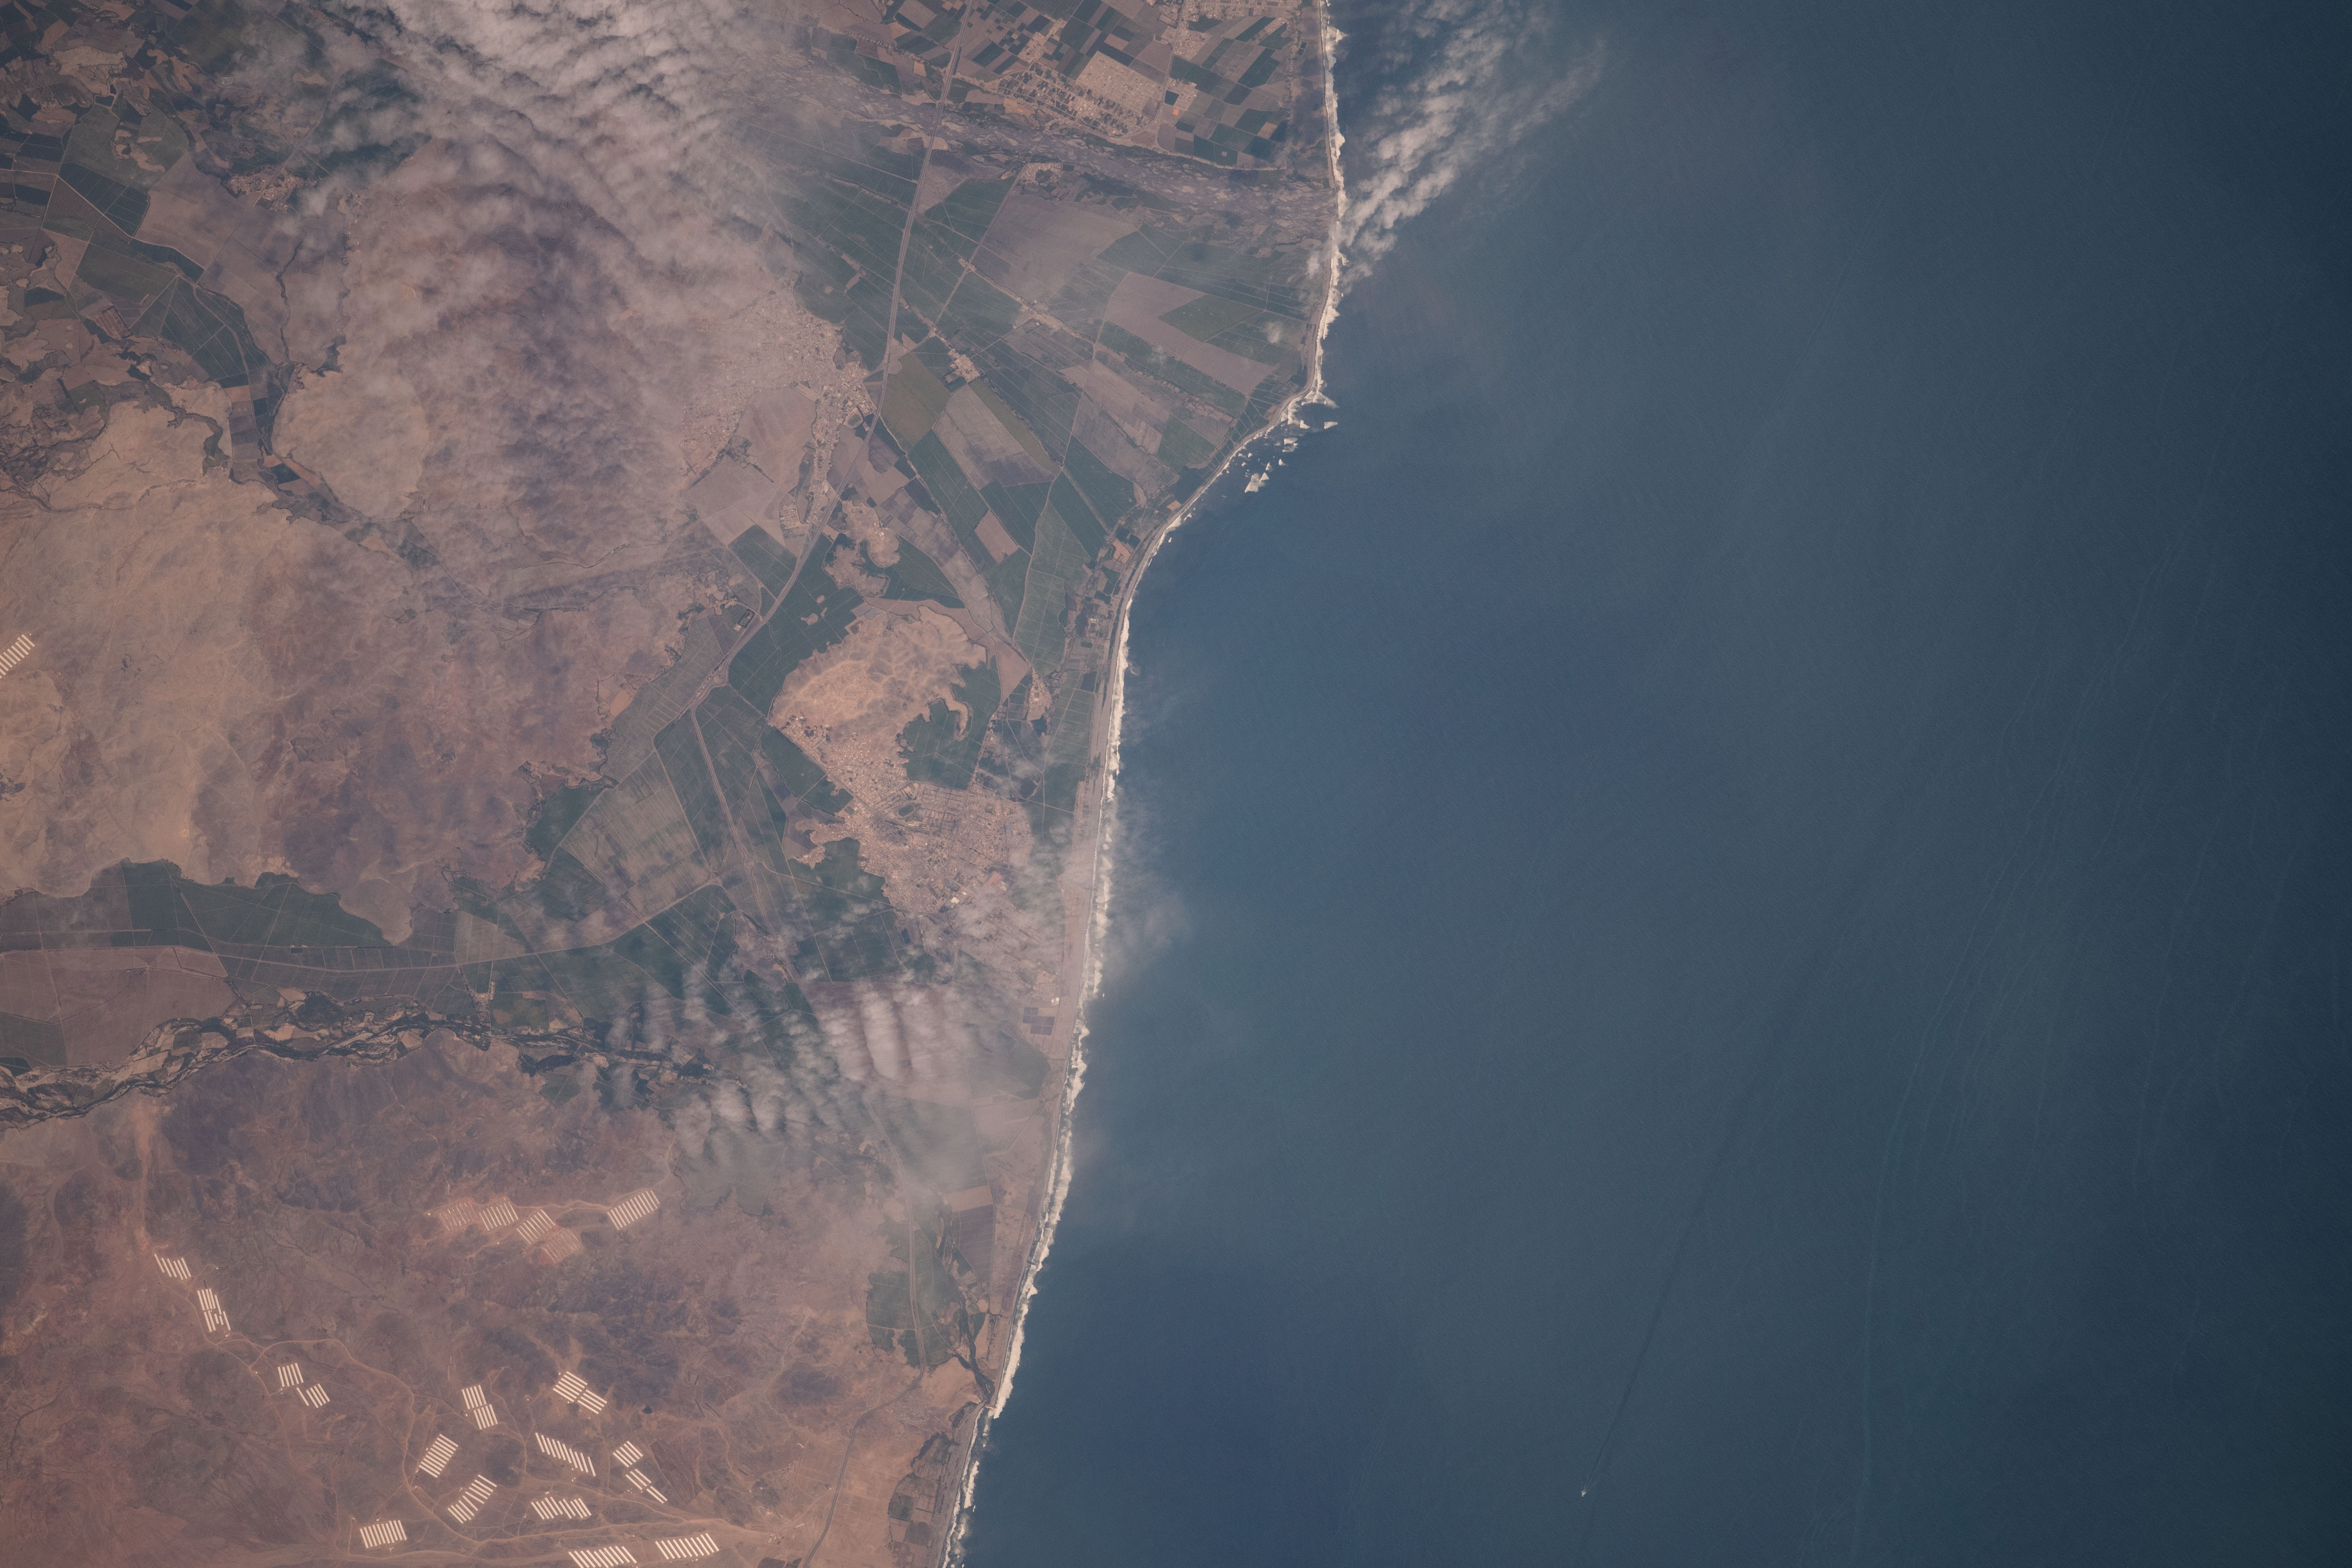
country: PERU
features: COASTLINE
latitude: -10.7
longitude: -77.8
